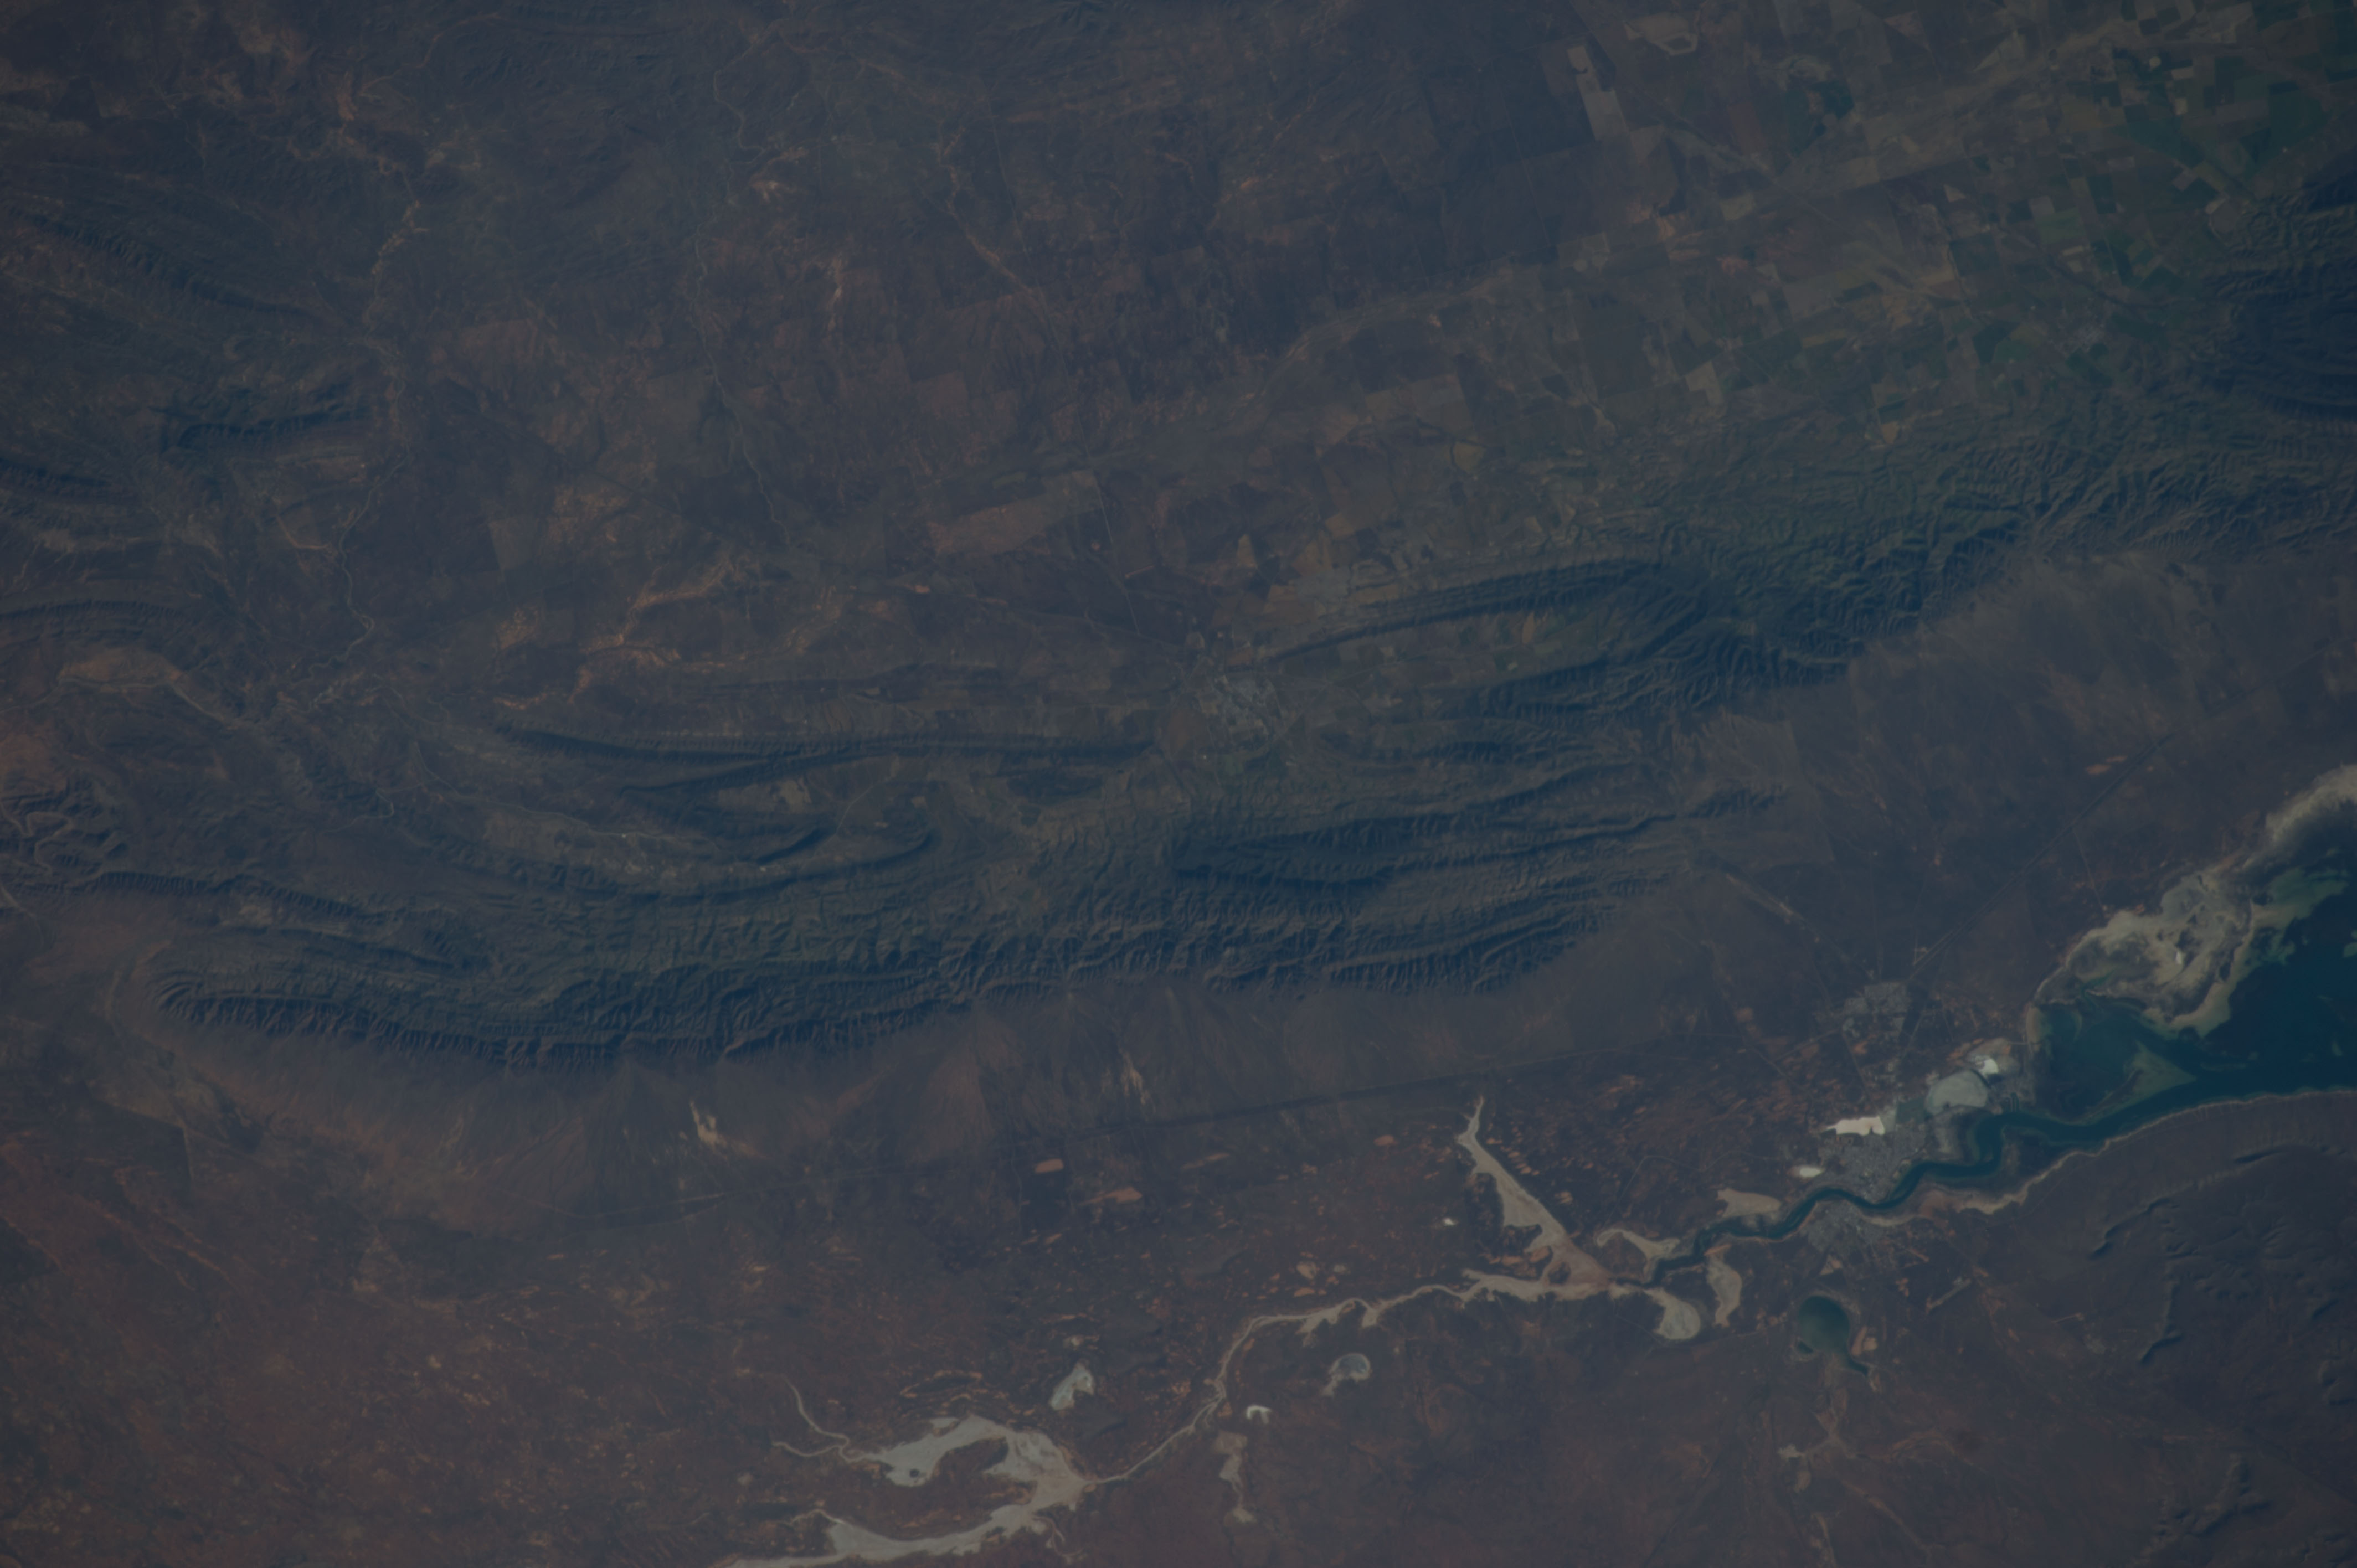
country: AUSTRALIA-SA
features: FLINDERS RA., PO. AUGUSTA
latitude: -32.3
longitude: 138.0
